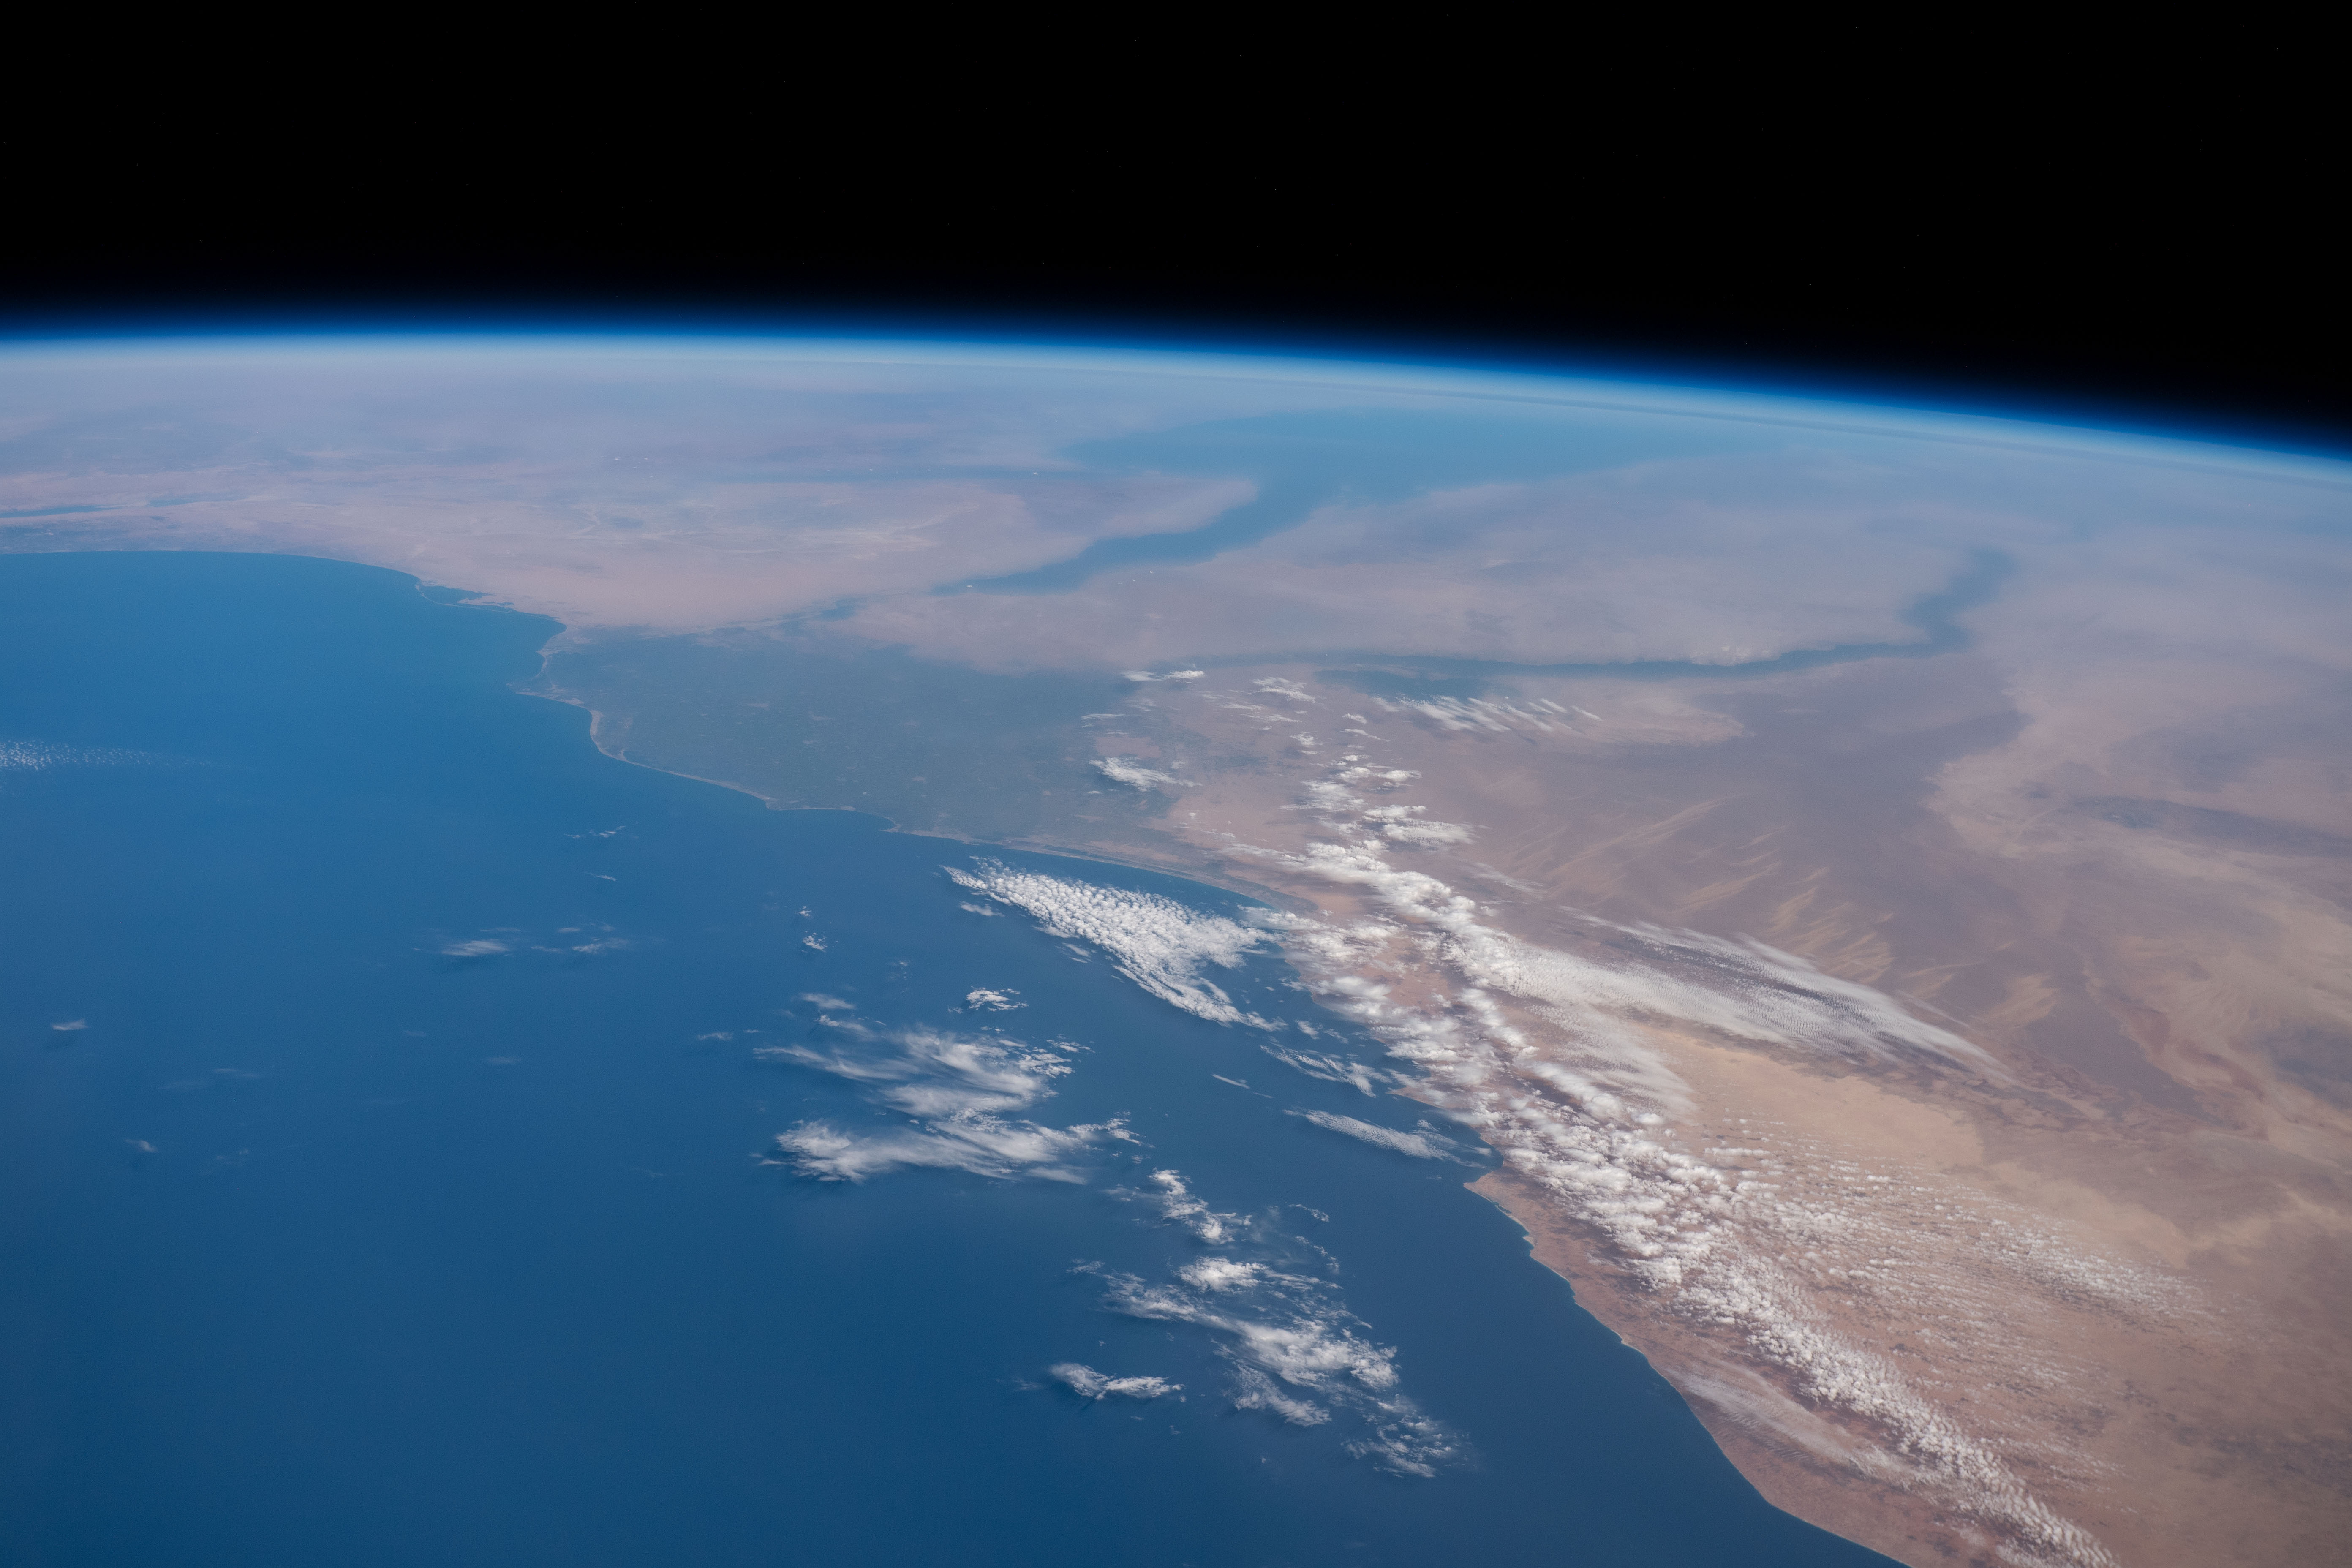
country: EGYPT
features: CAIRO, GULF OF SUEZ, RED SEA, MEDITERRANEAN SEA
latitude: 30.6
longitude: 30.3
